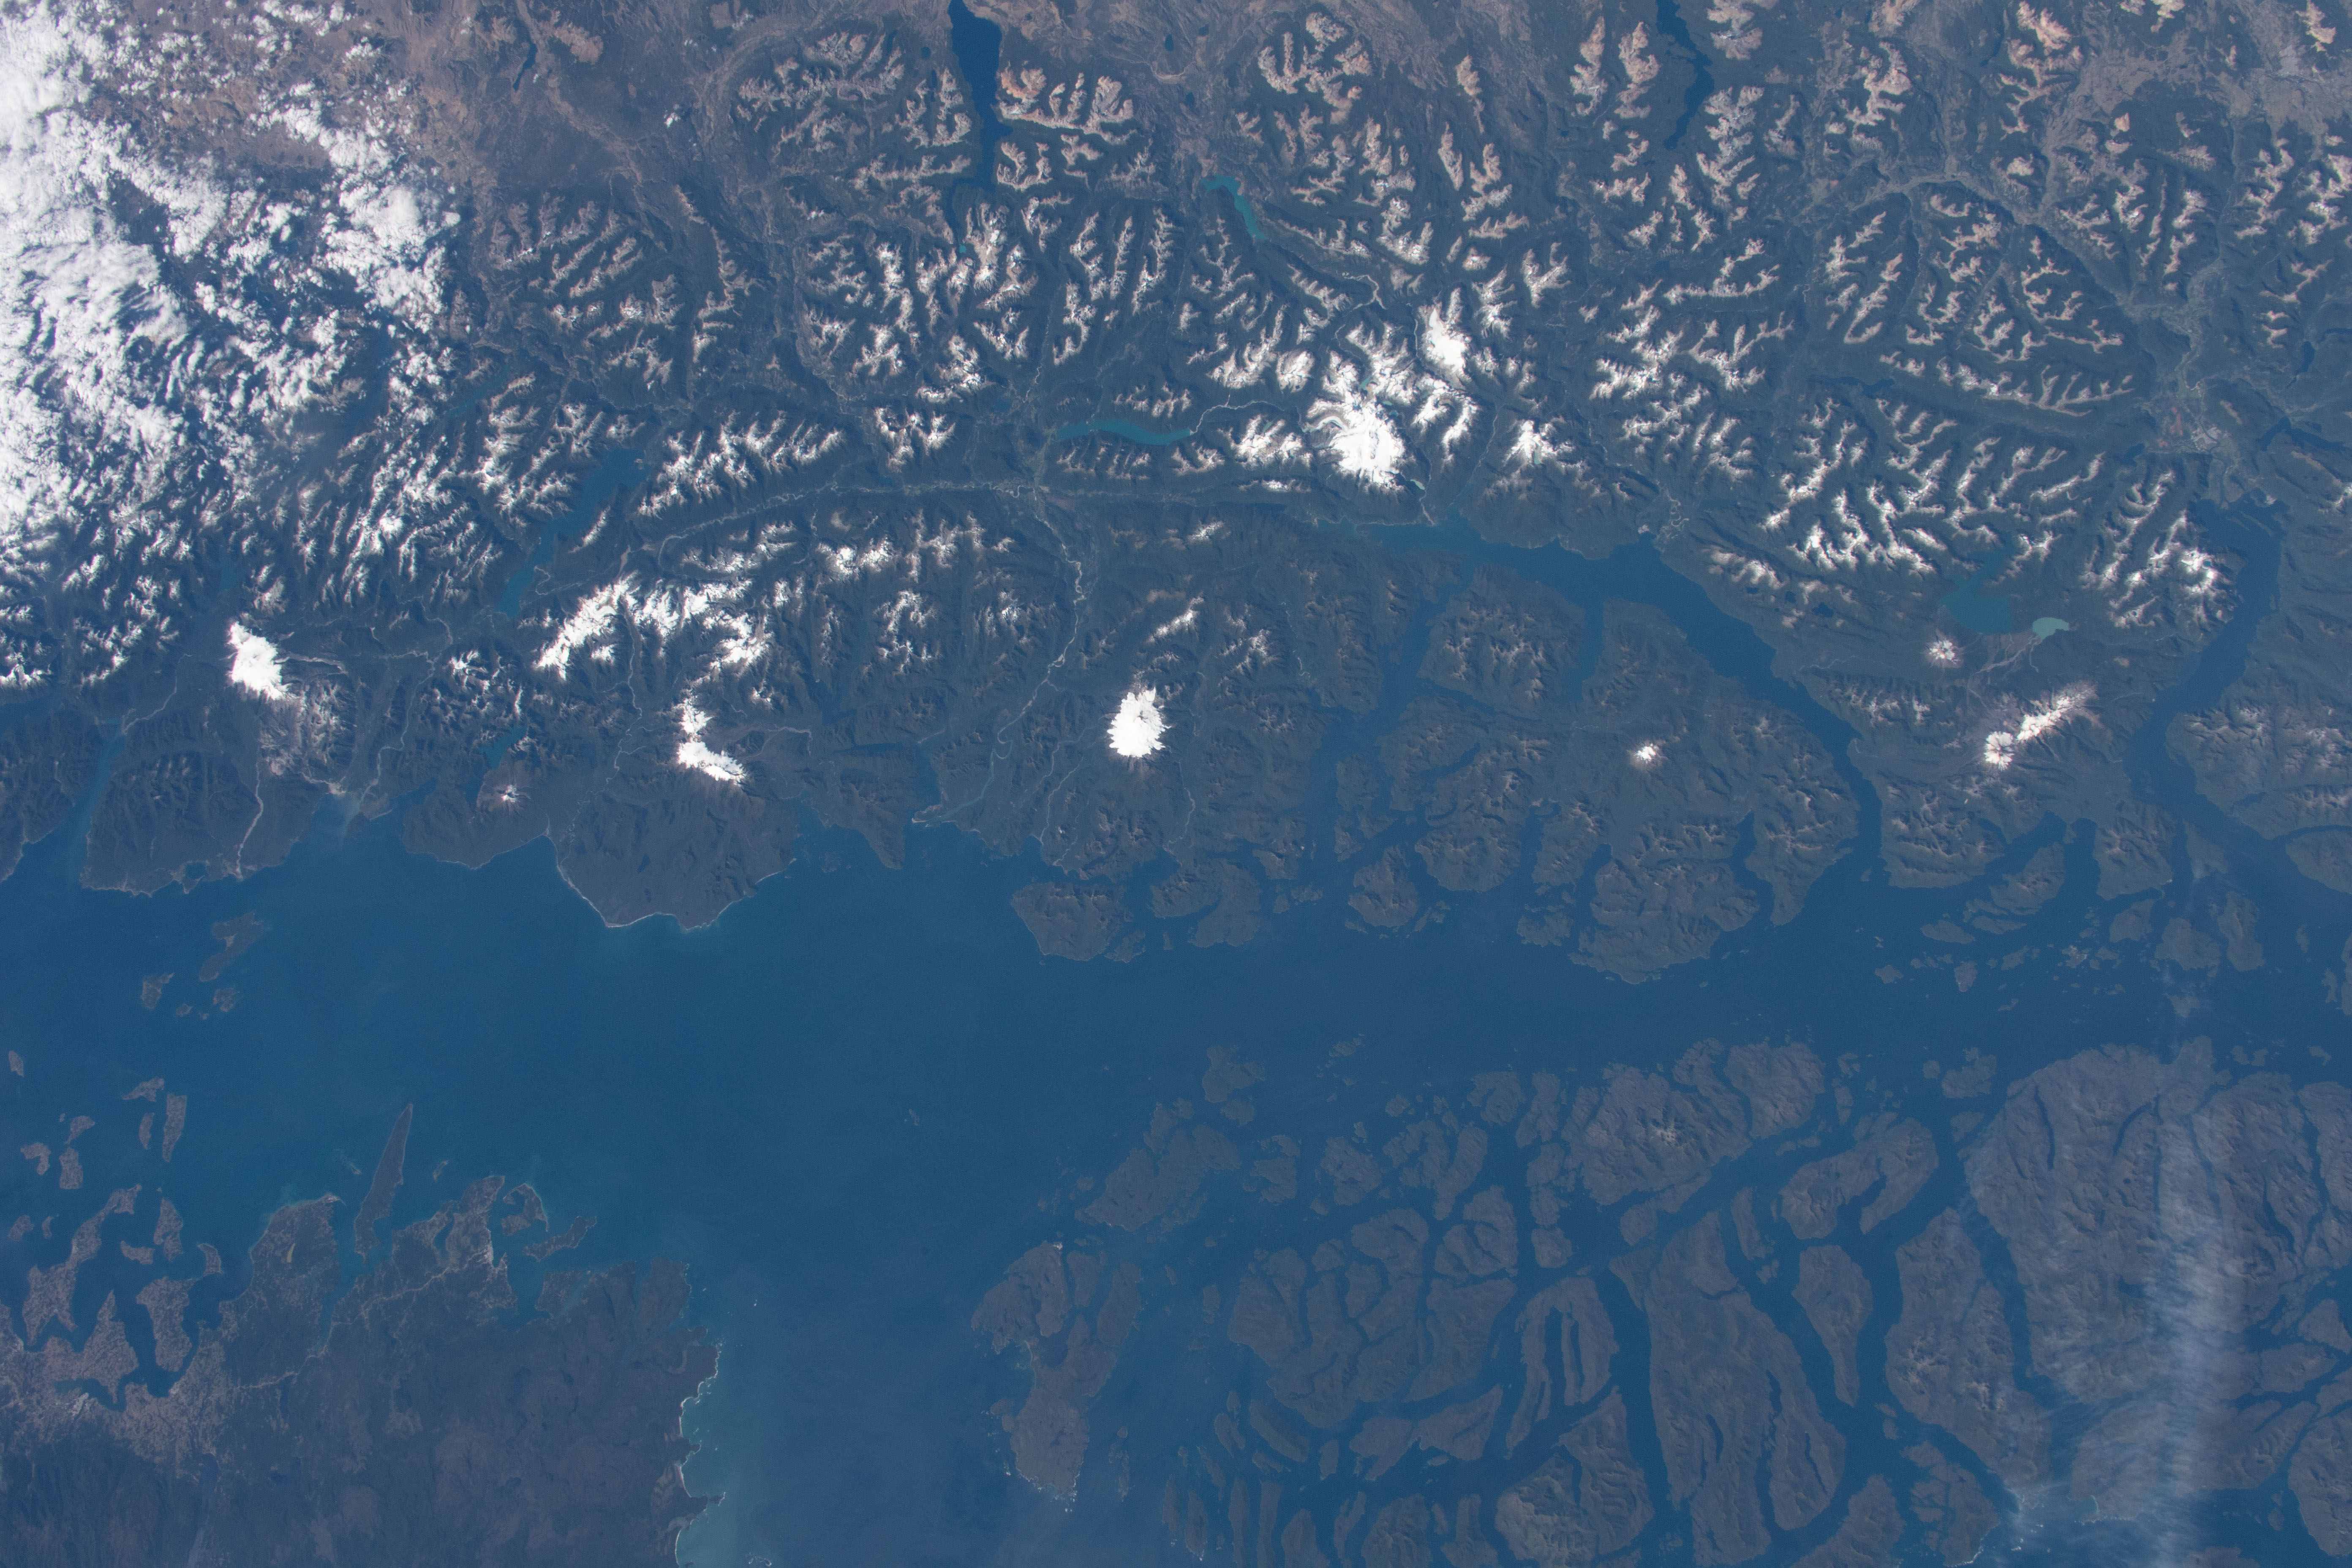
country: CHILE
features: GOLFO CORCOVADO, FJORD, ARCHIPELAGO, SNOW, MONTE MELIMOYU
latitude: -45.0
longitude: -73.0
